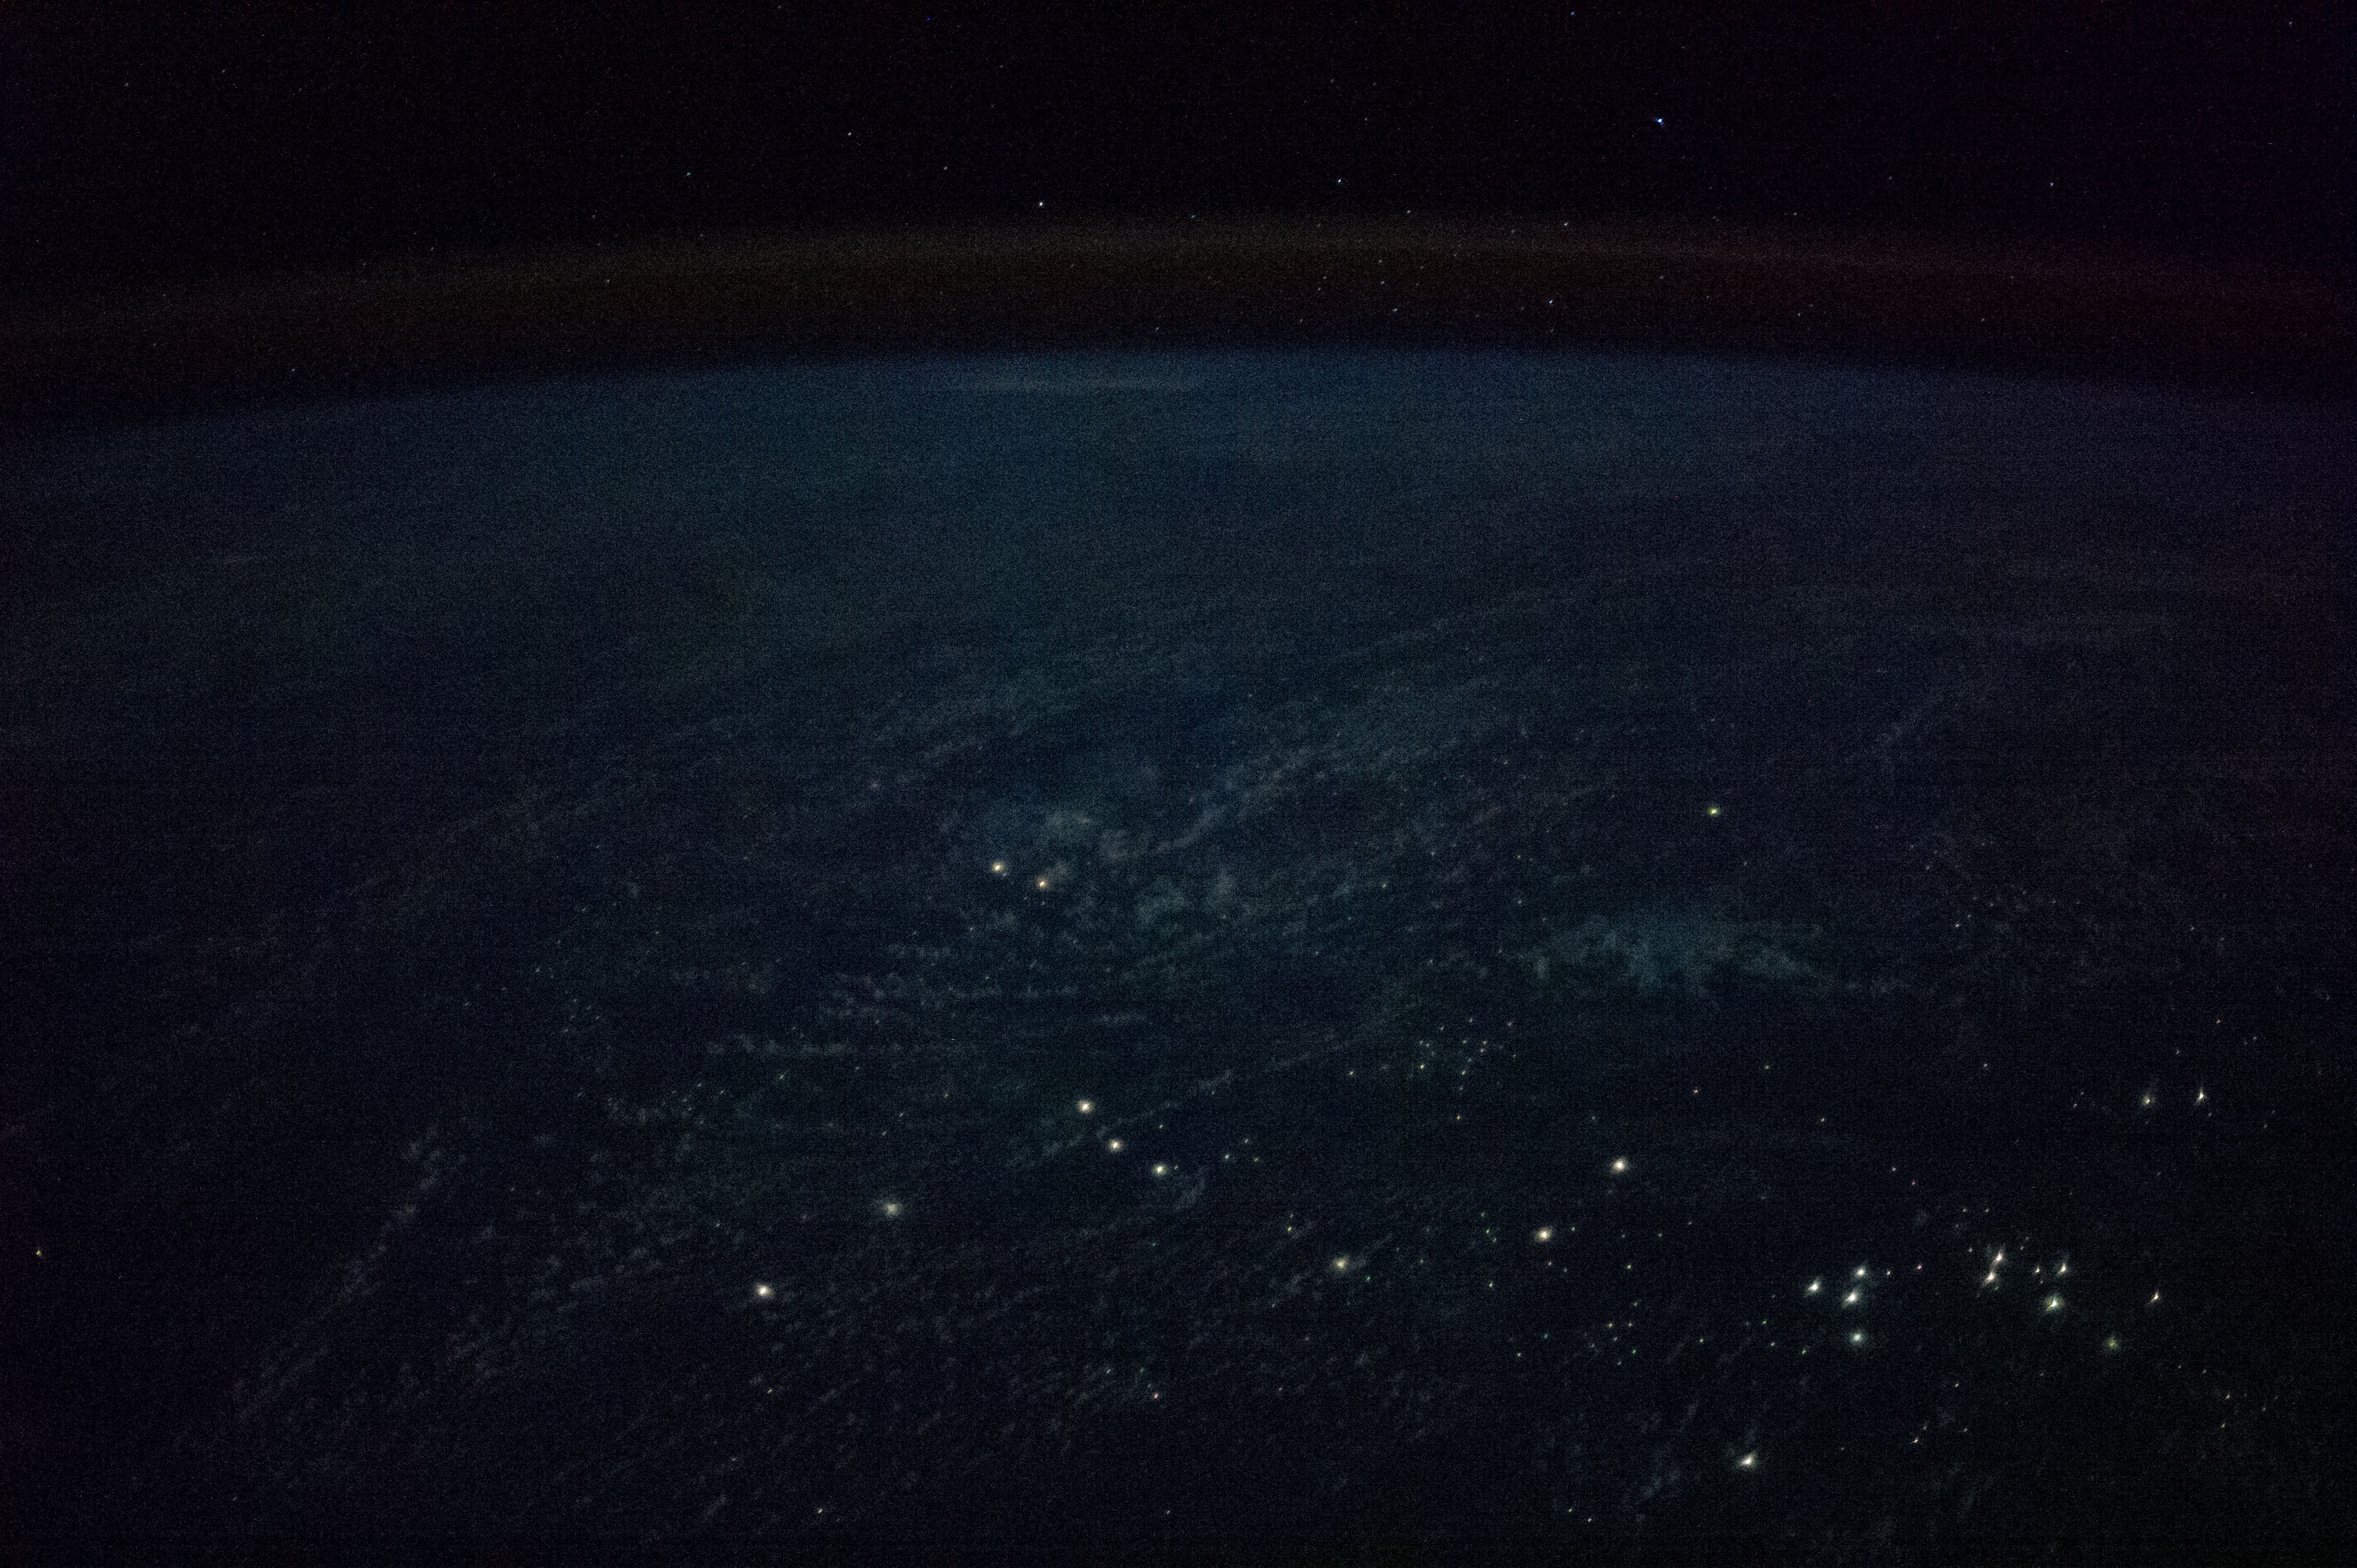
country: SOUTH CHINA SEA
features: SOUTH CHINA SEA, ATMOSPHERIC LIMB, PARCEL ISLANDS
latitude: 10.8
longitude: 113.4
